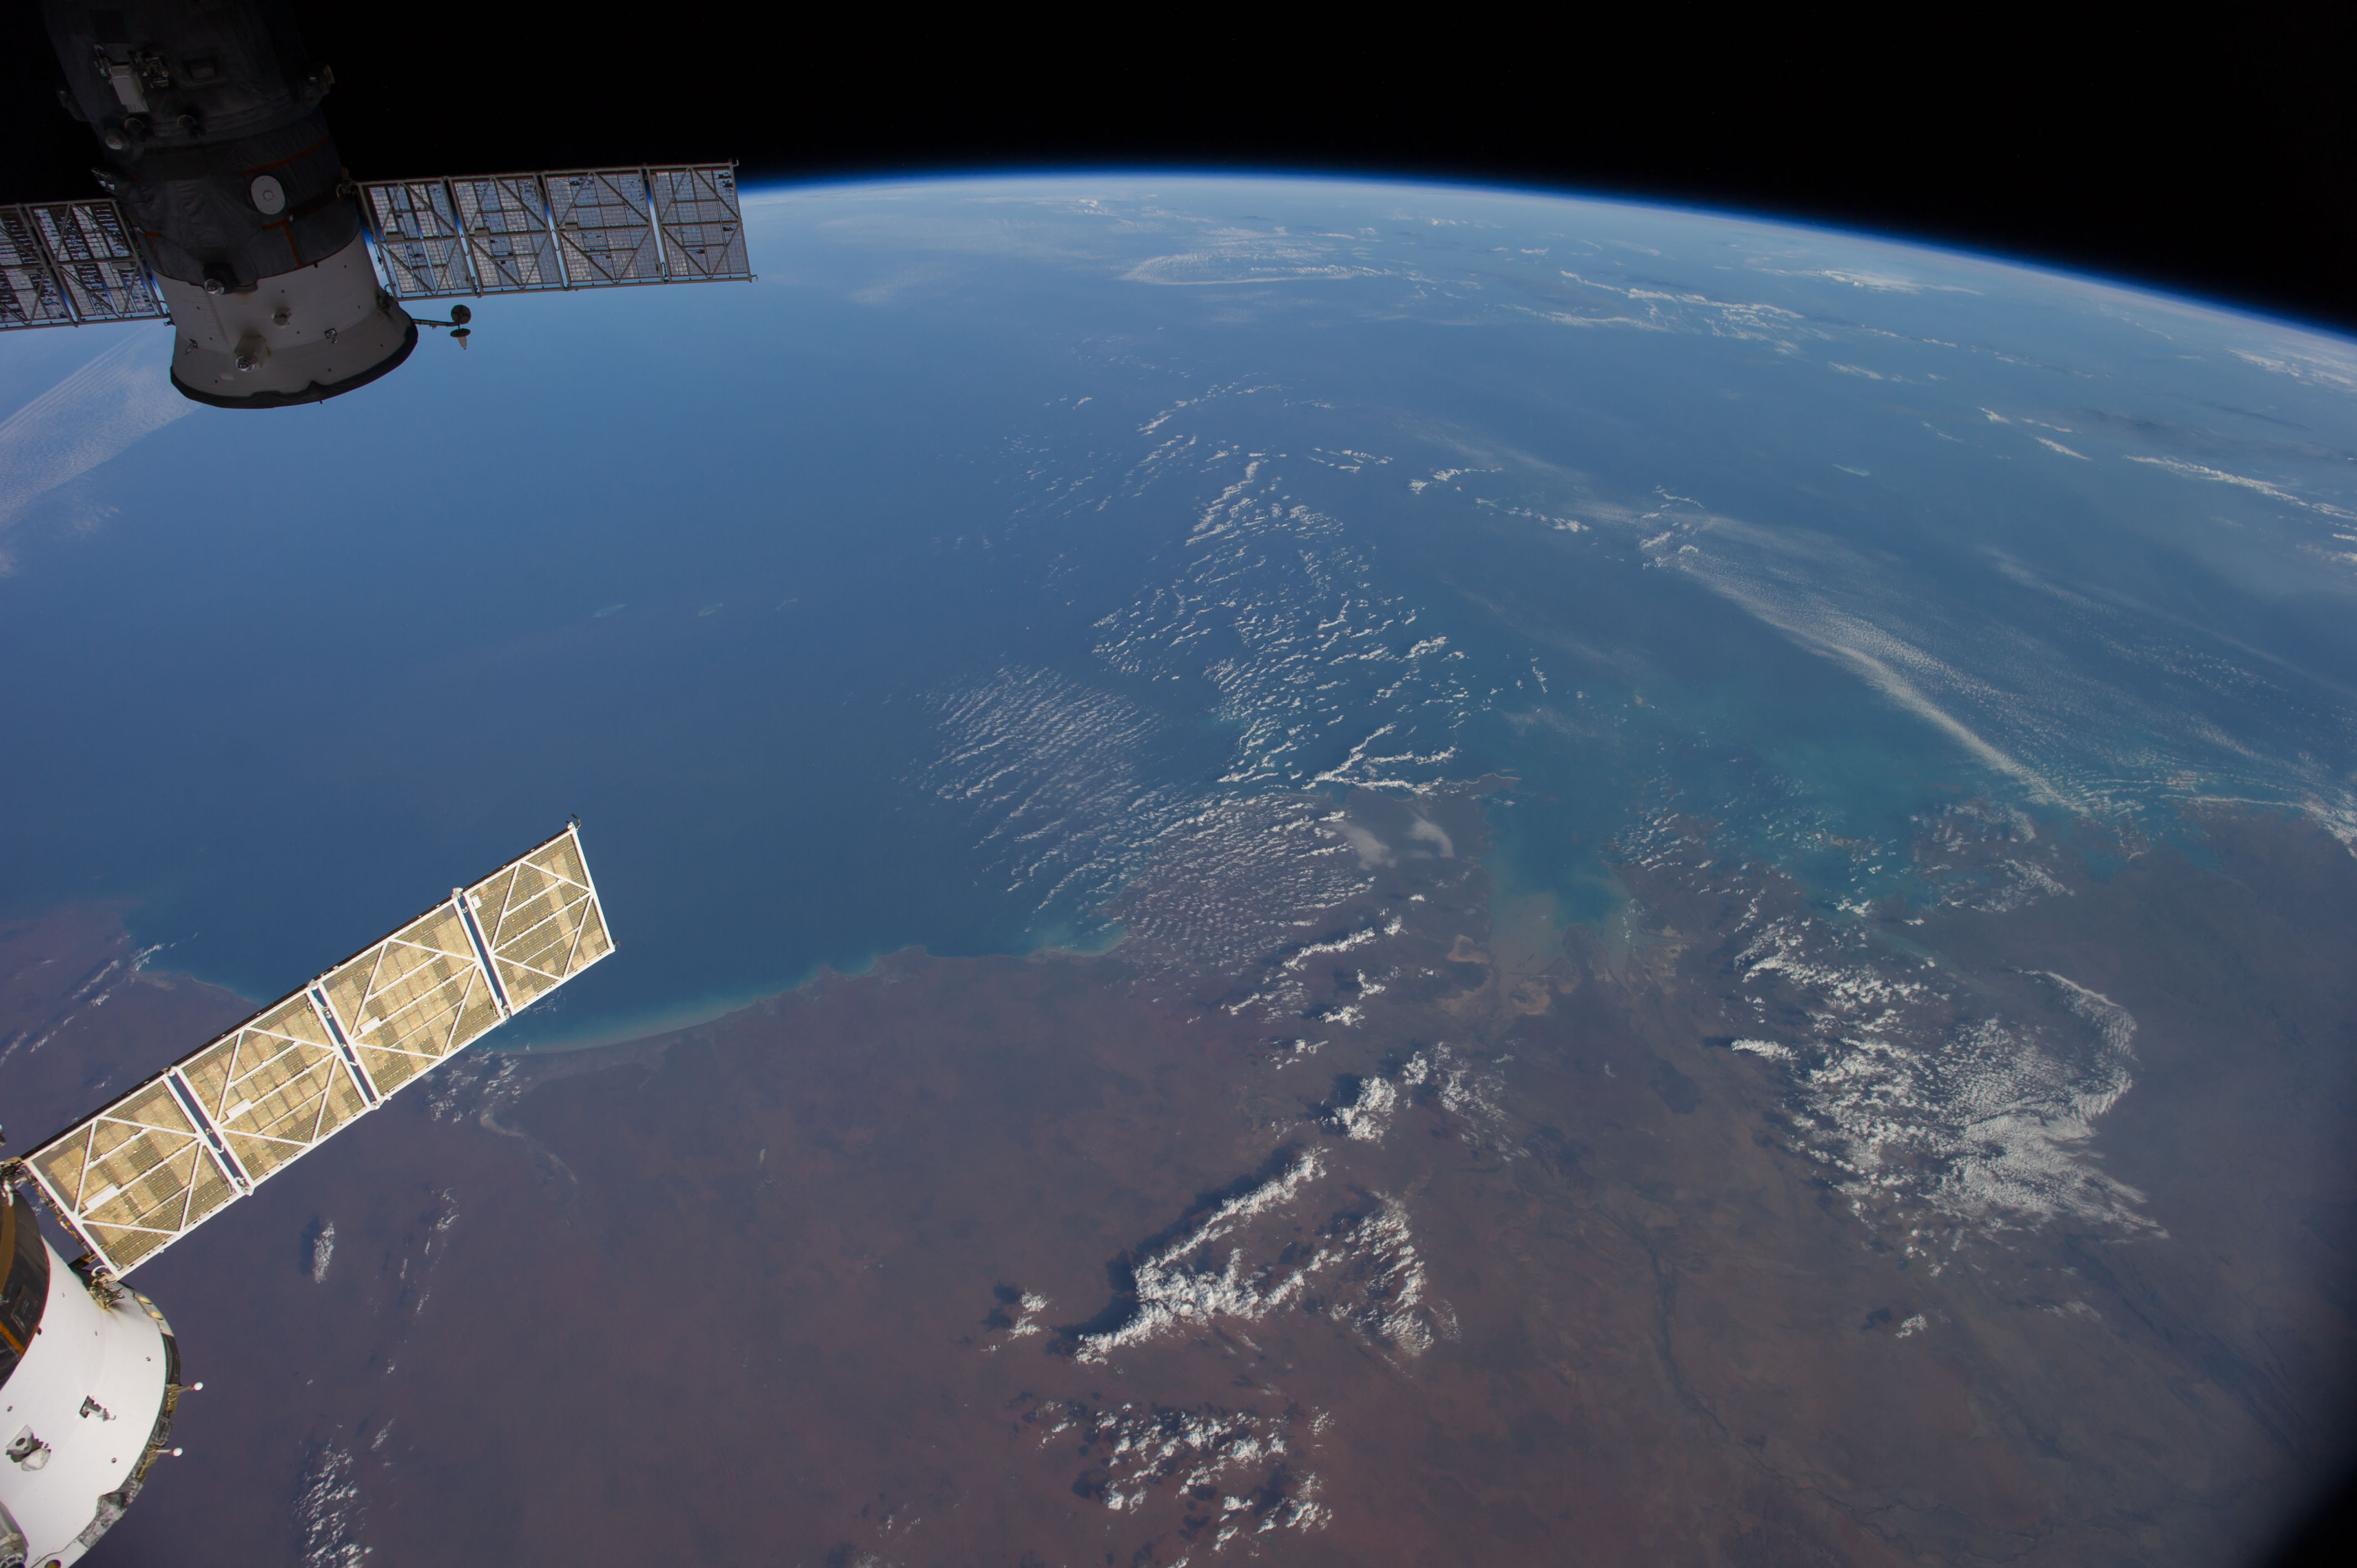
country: AUSTRALIA-WA
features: INDIAN O., KING SOUND, FITZROY R., ATMOSPHERIC LIMB
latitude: -17.5
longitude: 122.0
